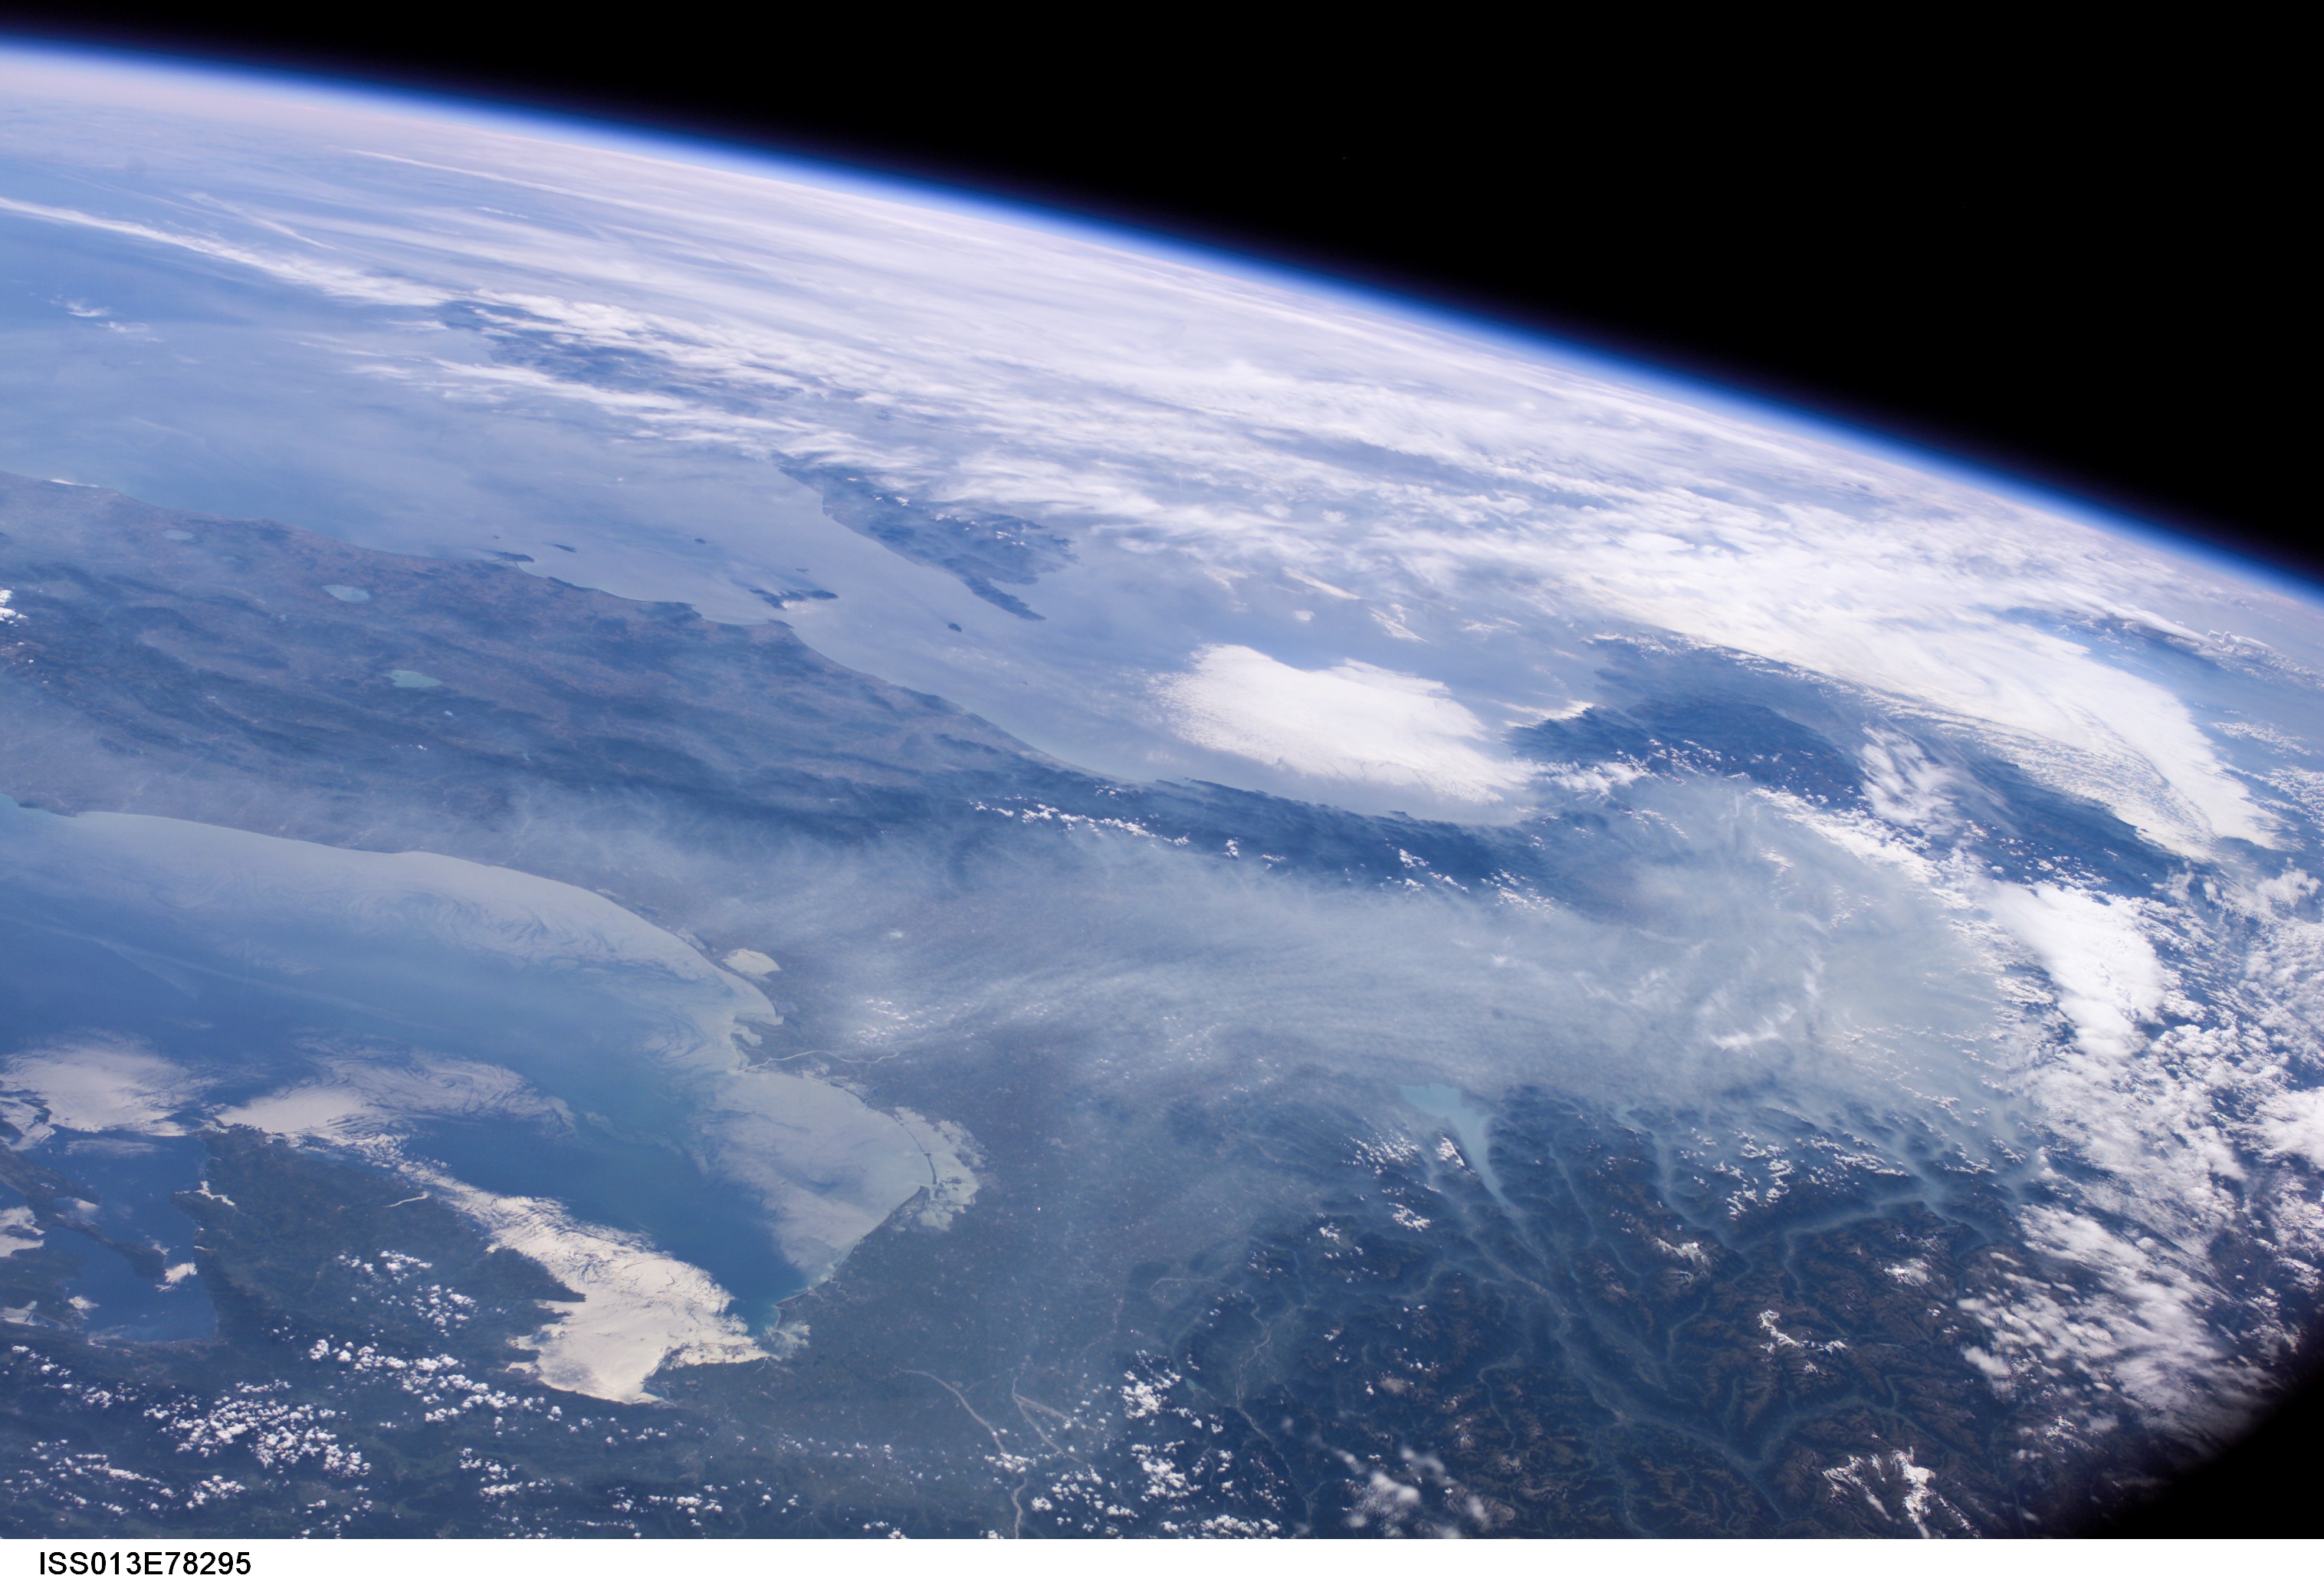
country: ITALY
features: PAN-ALPS, PO R. VALLY, SMOG
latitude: 44.0
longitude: 10.0
